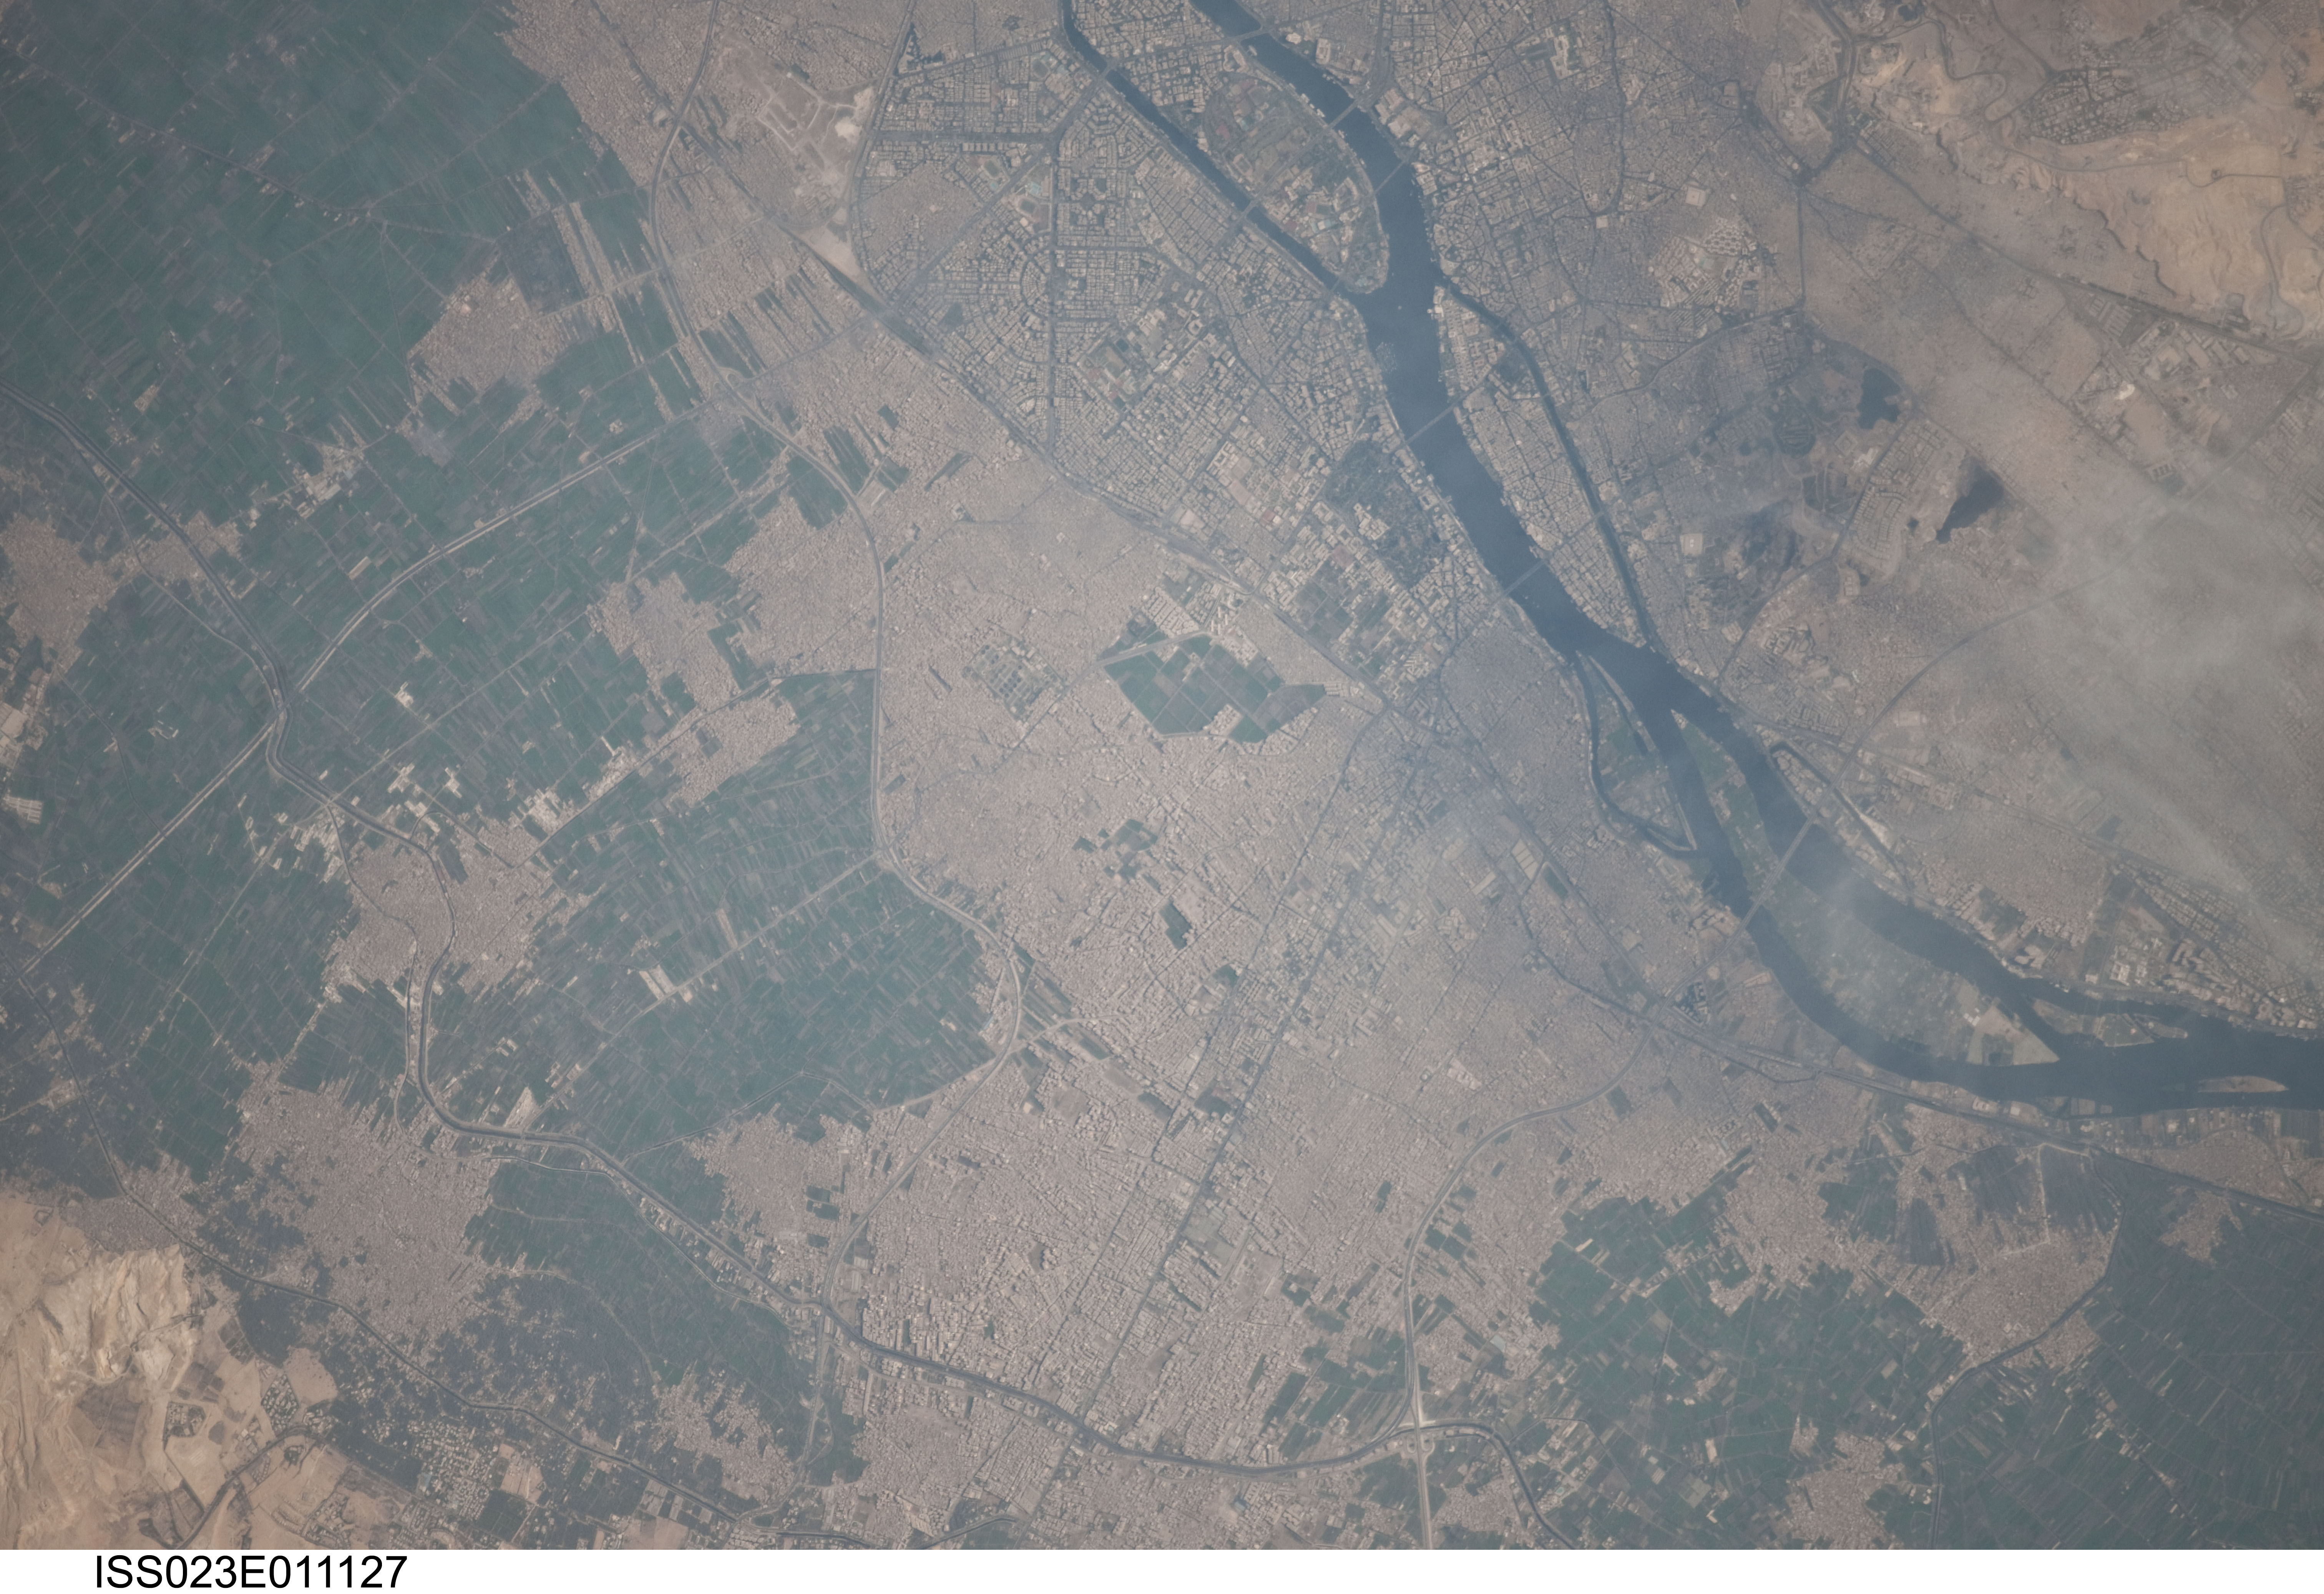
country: EGYPT
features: NILE RIVER, GIZA, AGR.
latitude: 30.0
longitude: 31.2
